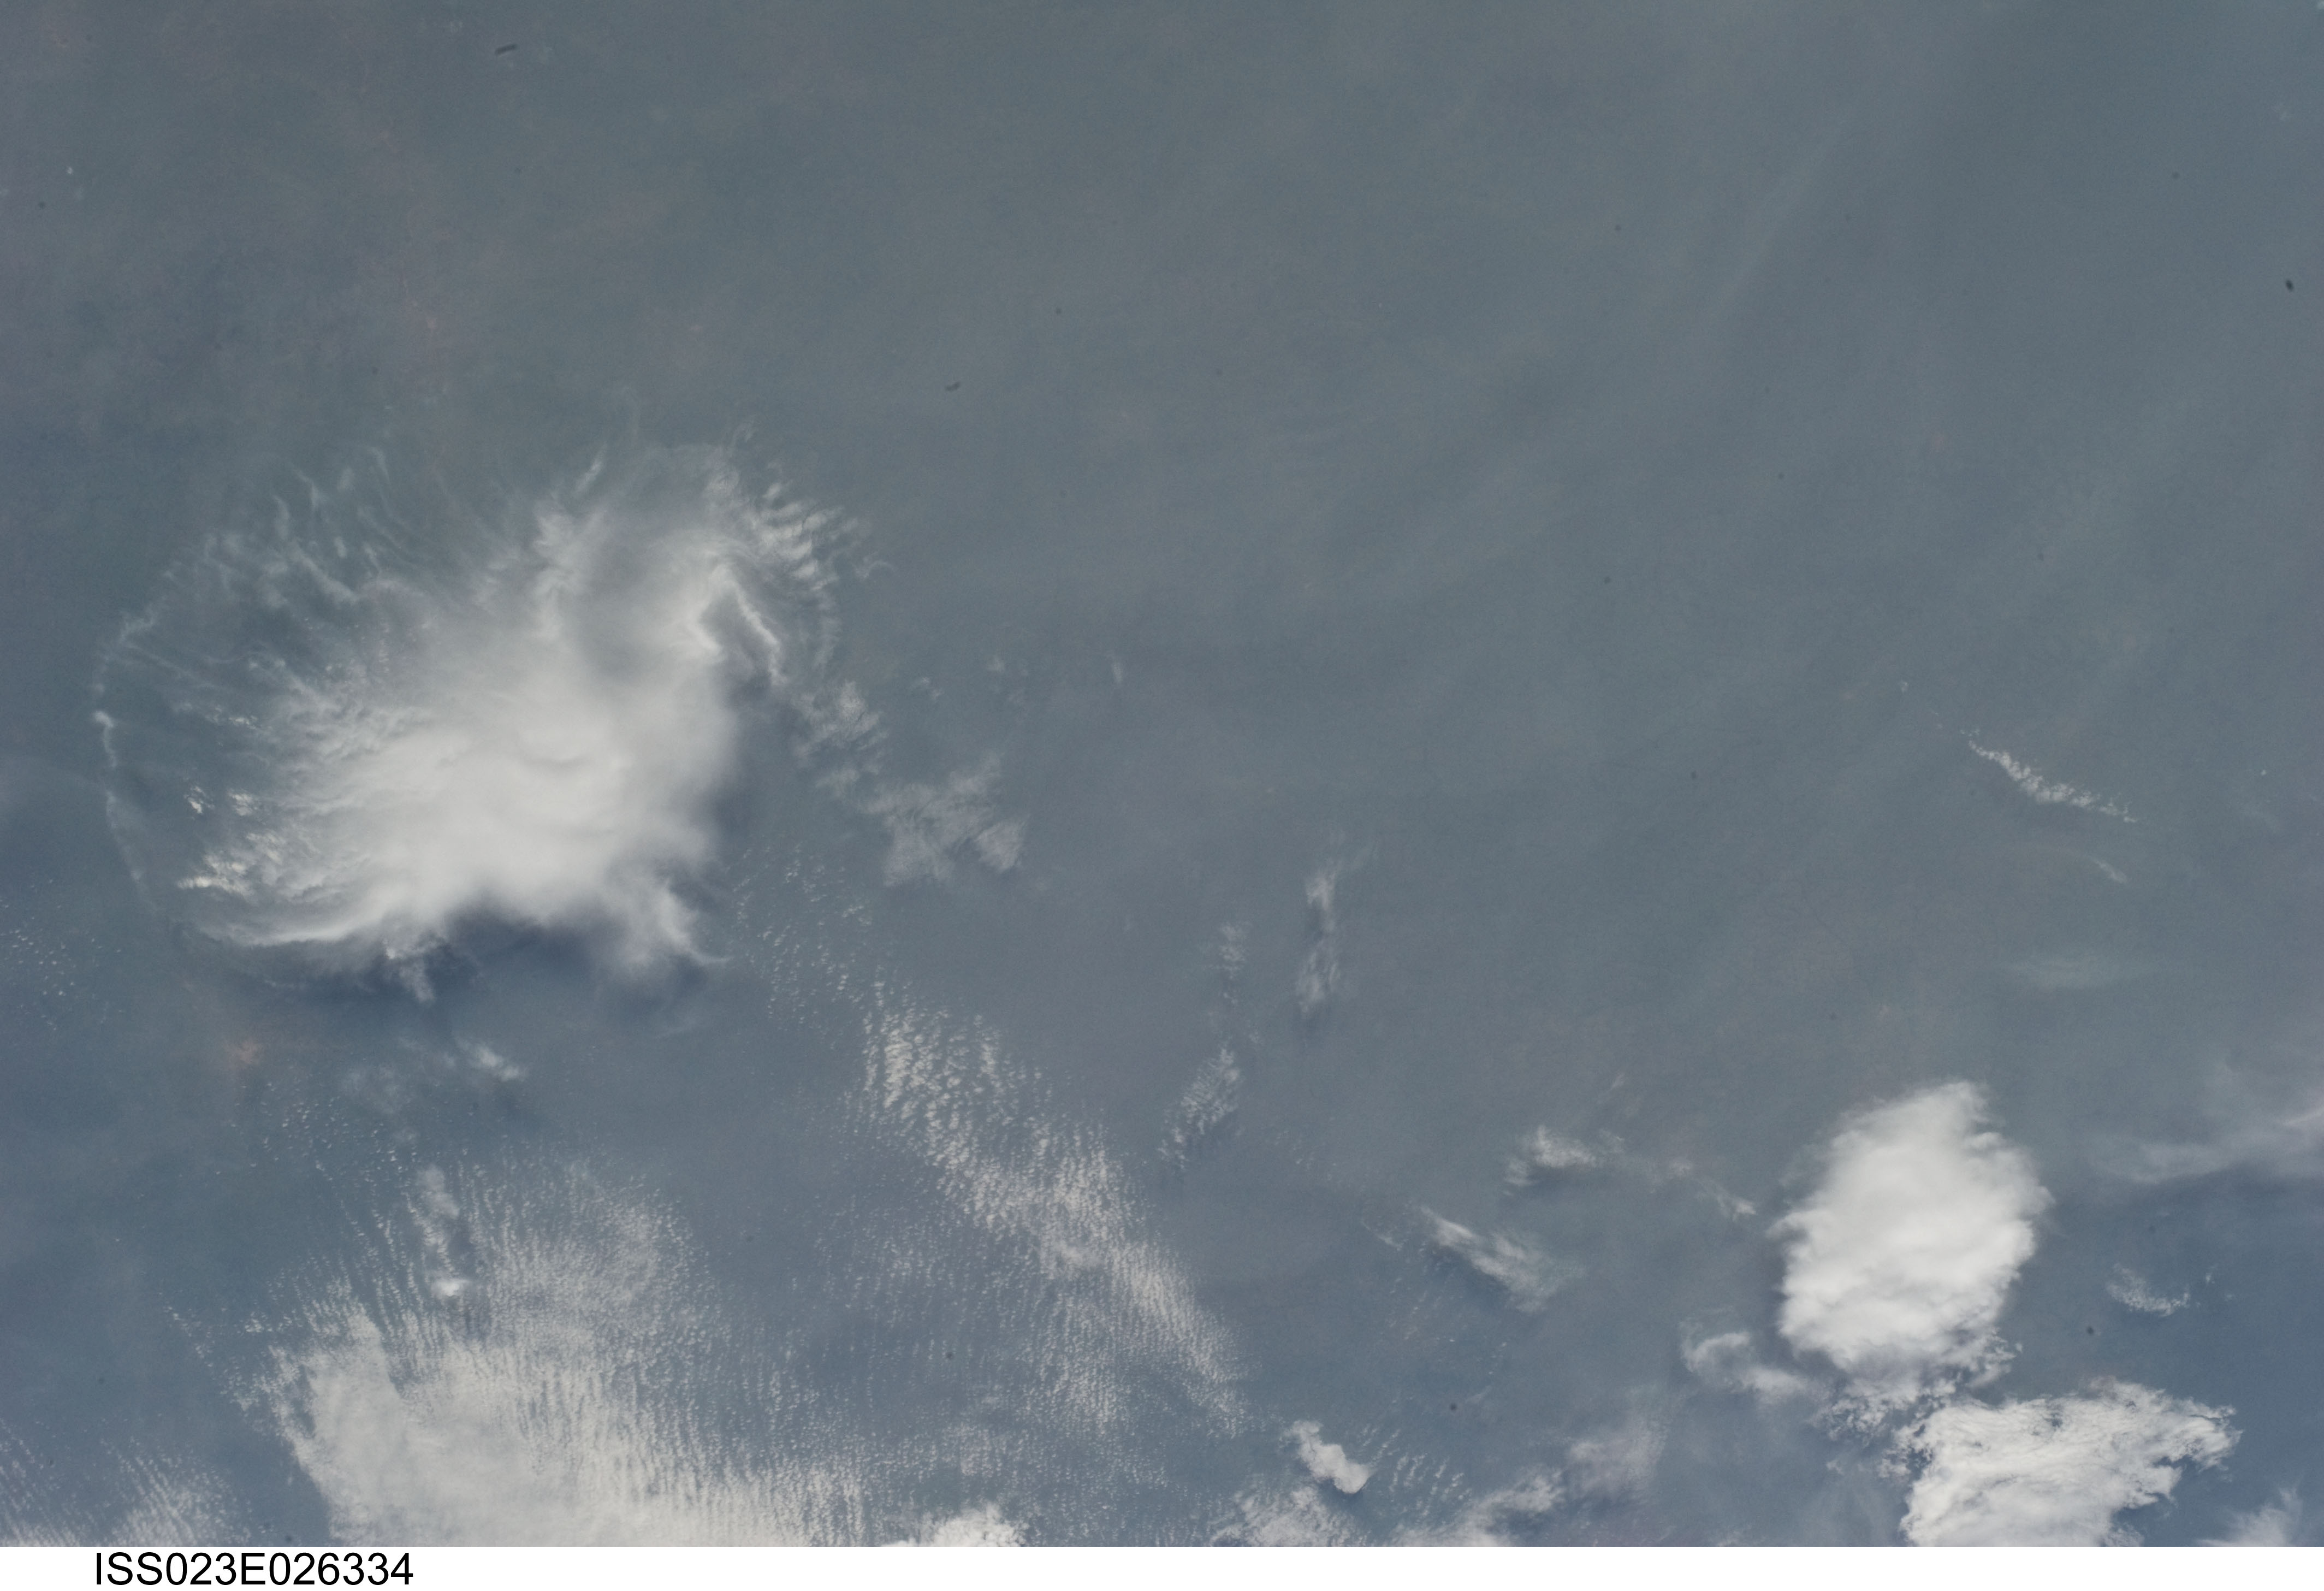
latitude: 5.5
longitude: 15.0
